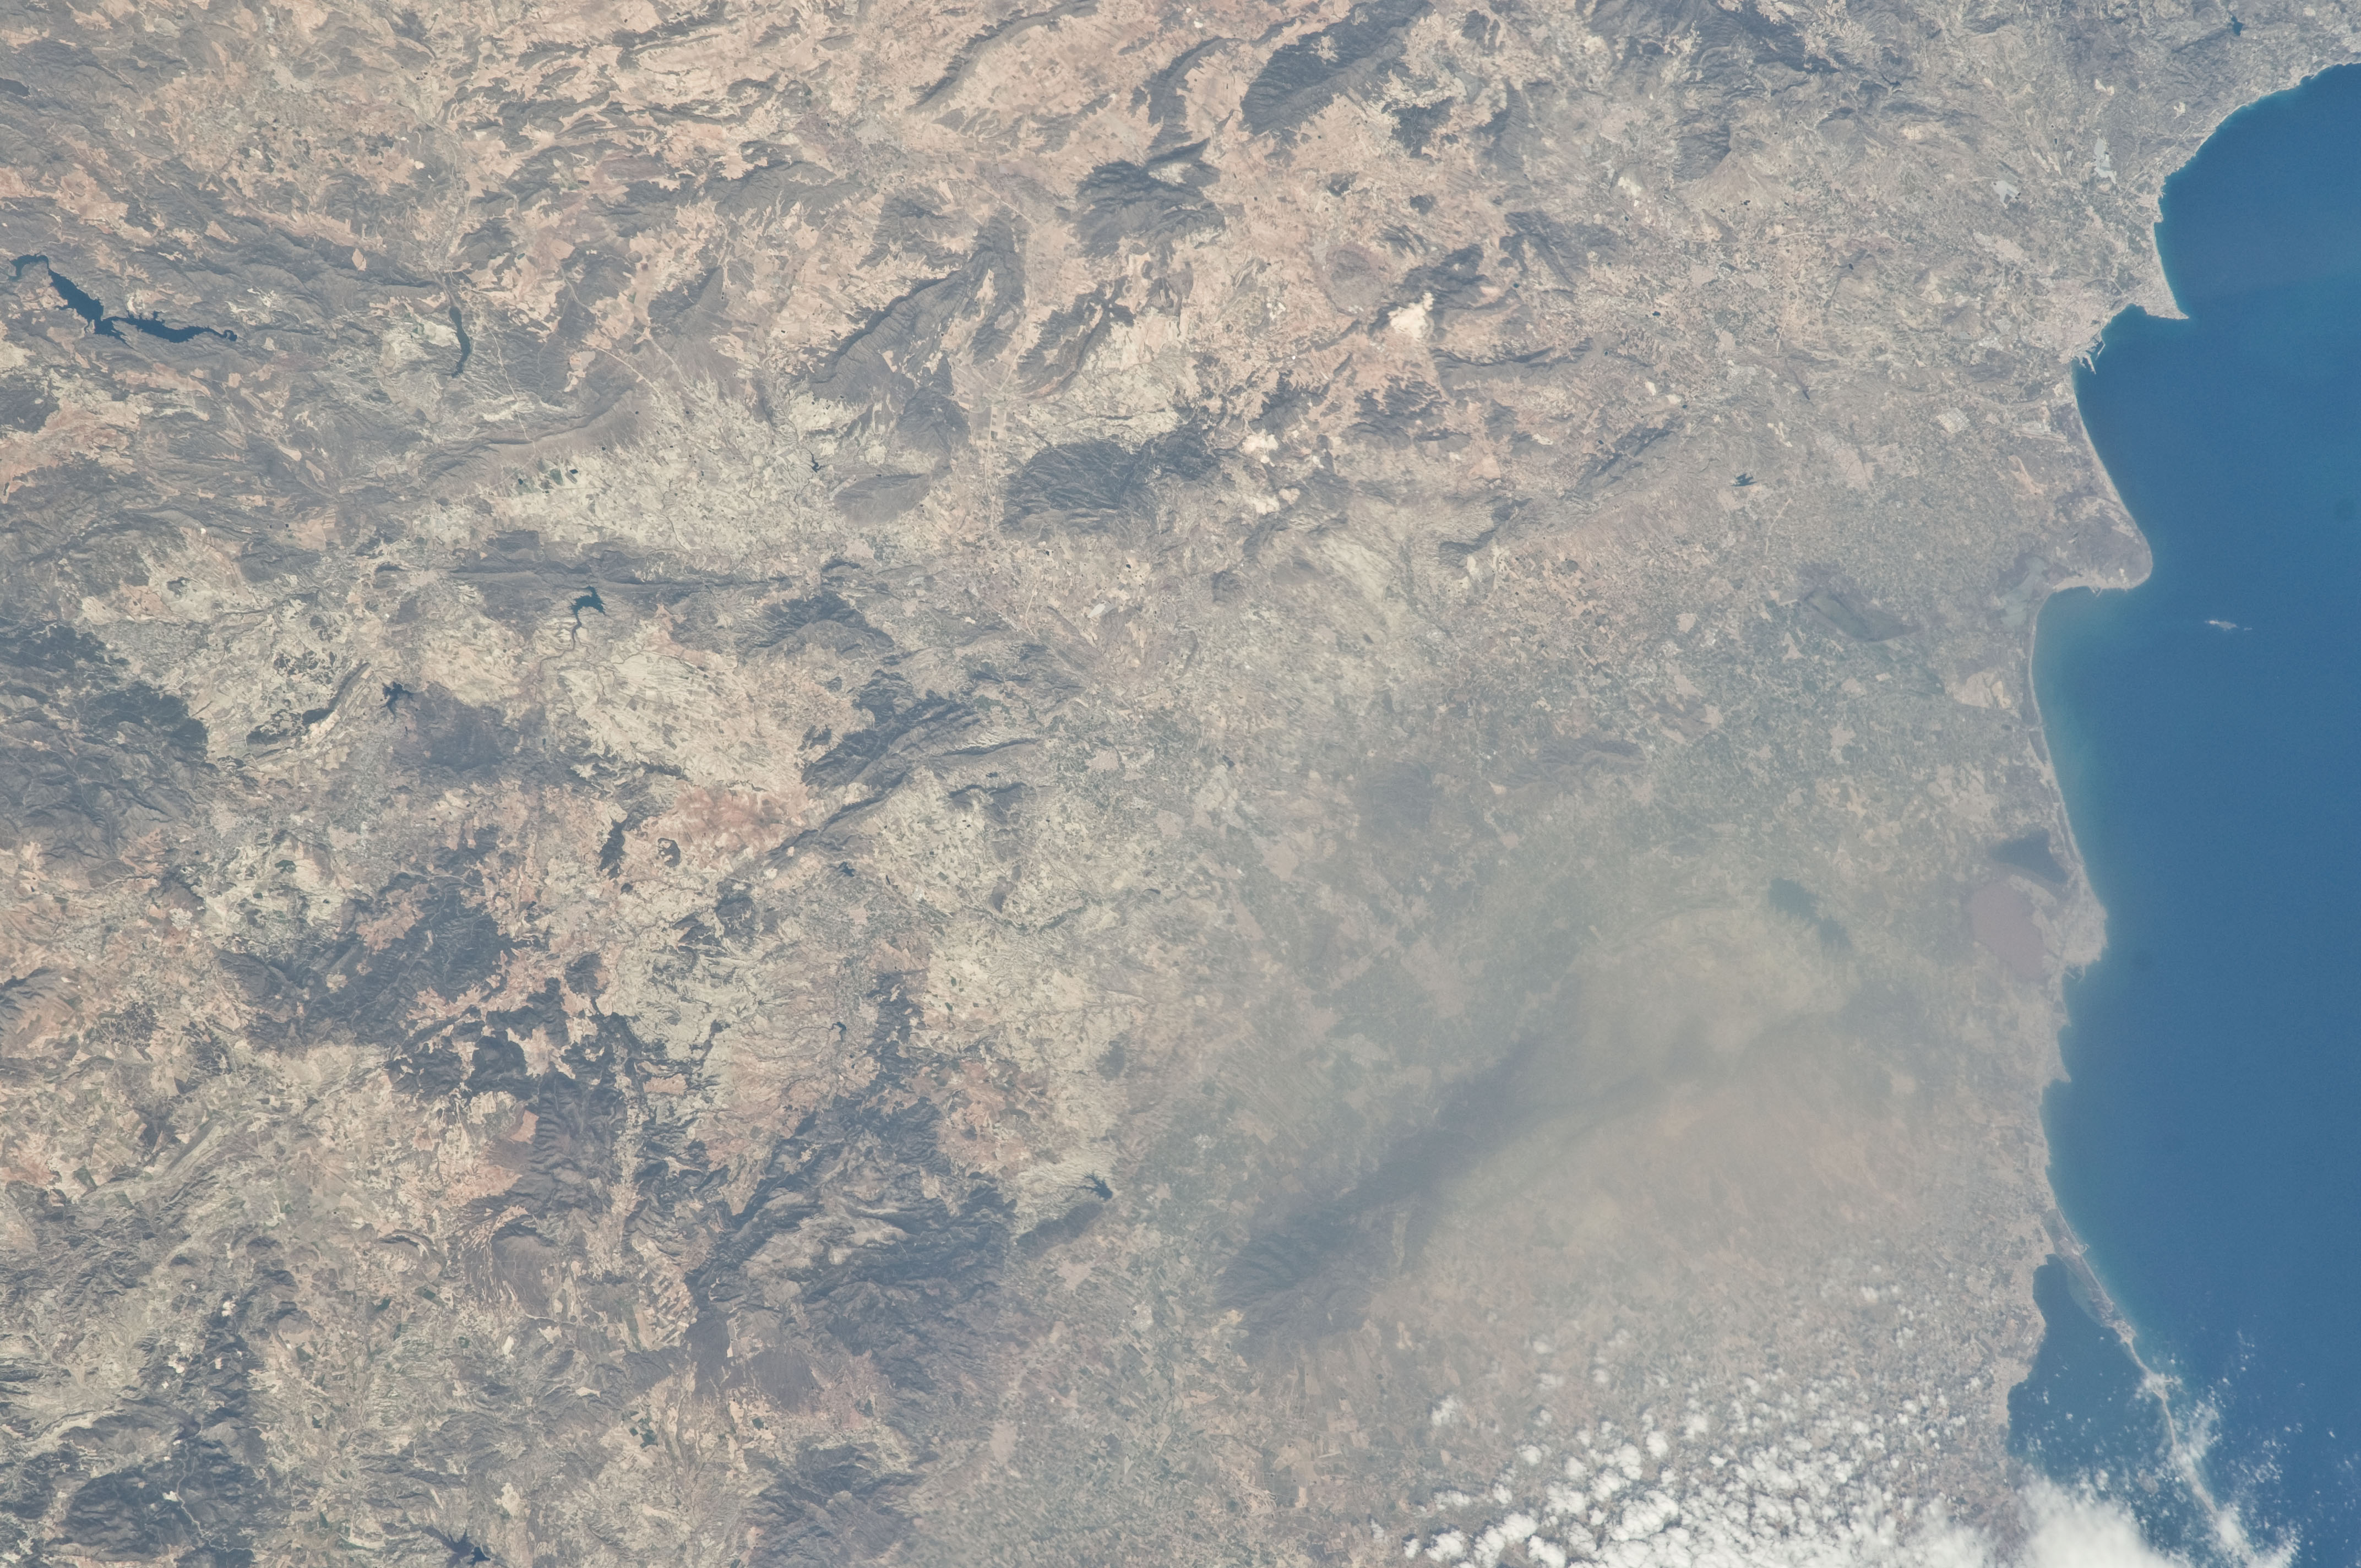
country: SPAIN
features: PAN-ALICANTE, COASTLINE, MTS.
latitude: 38.0
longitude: -1.3
